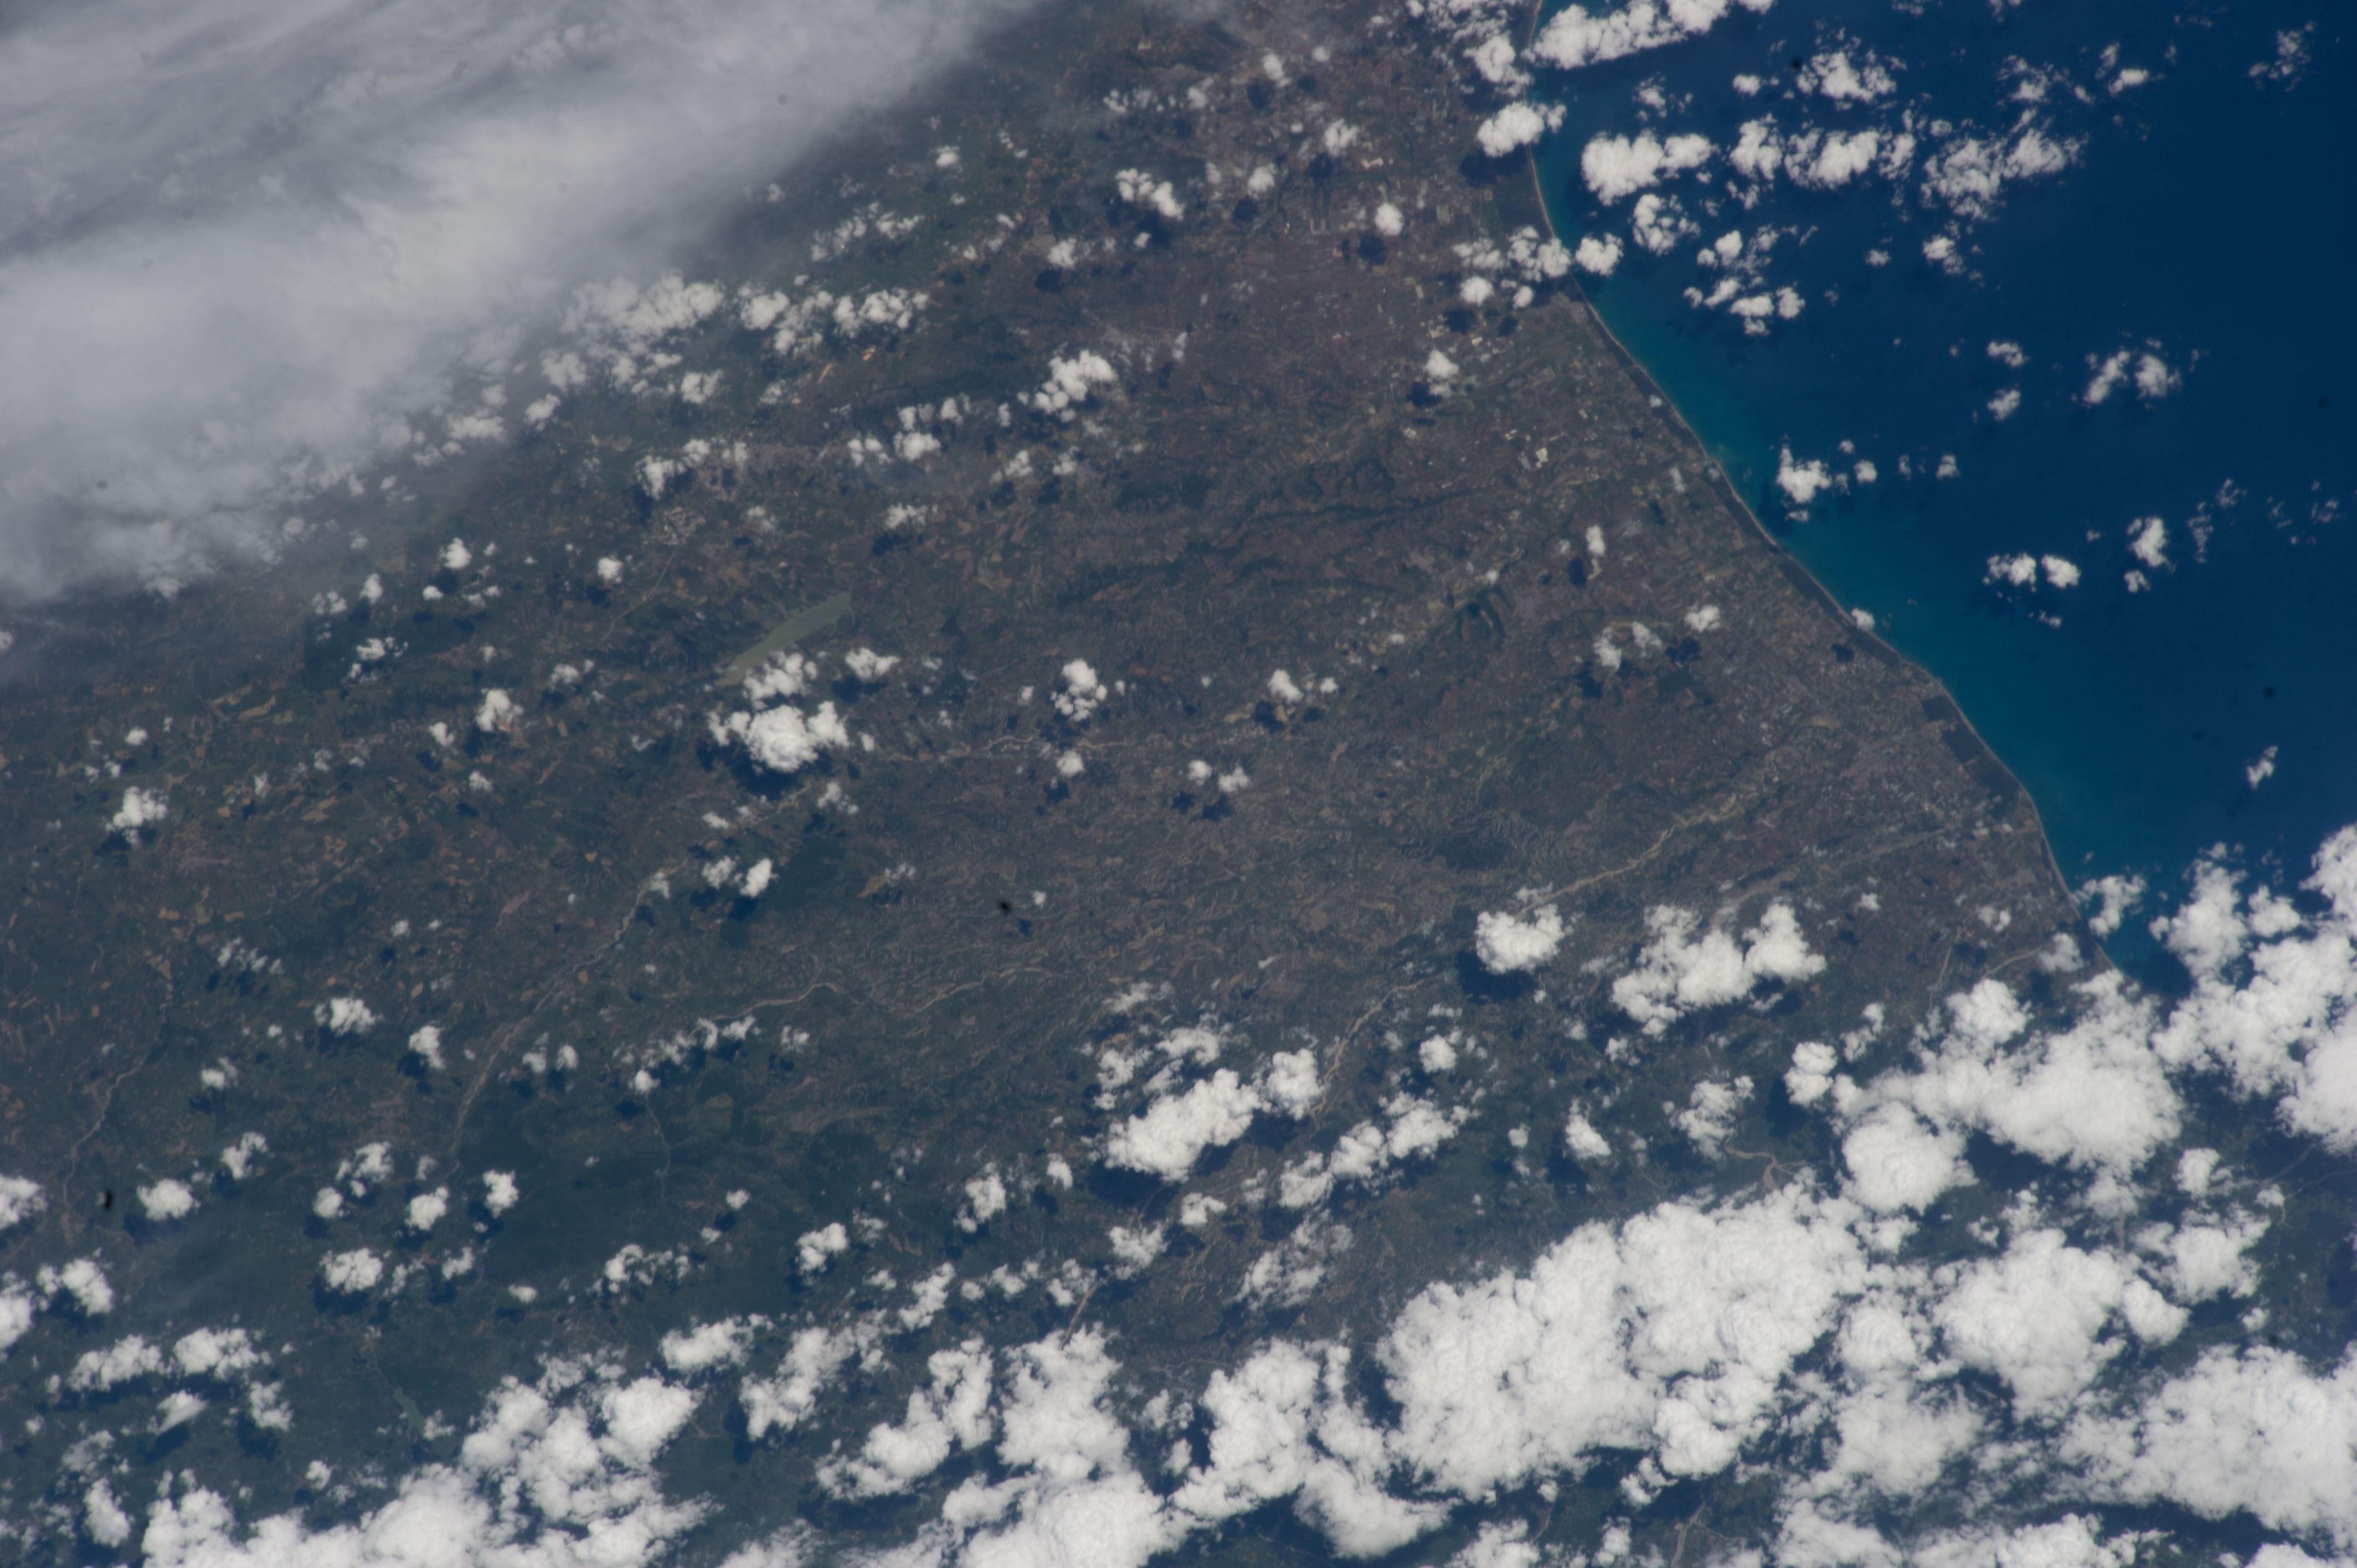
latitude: 40.4
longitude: 16.6
